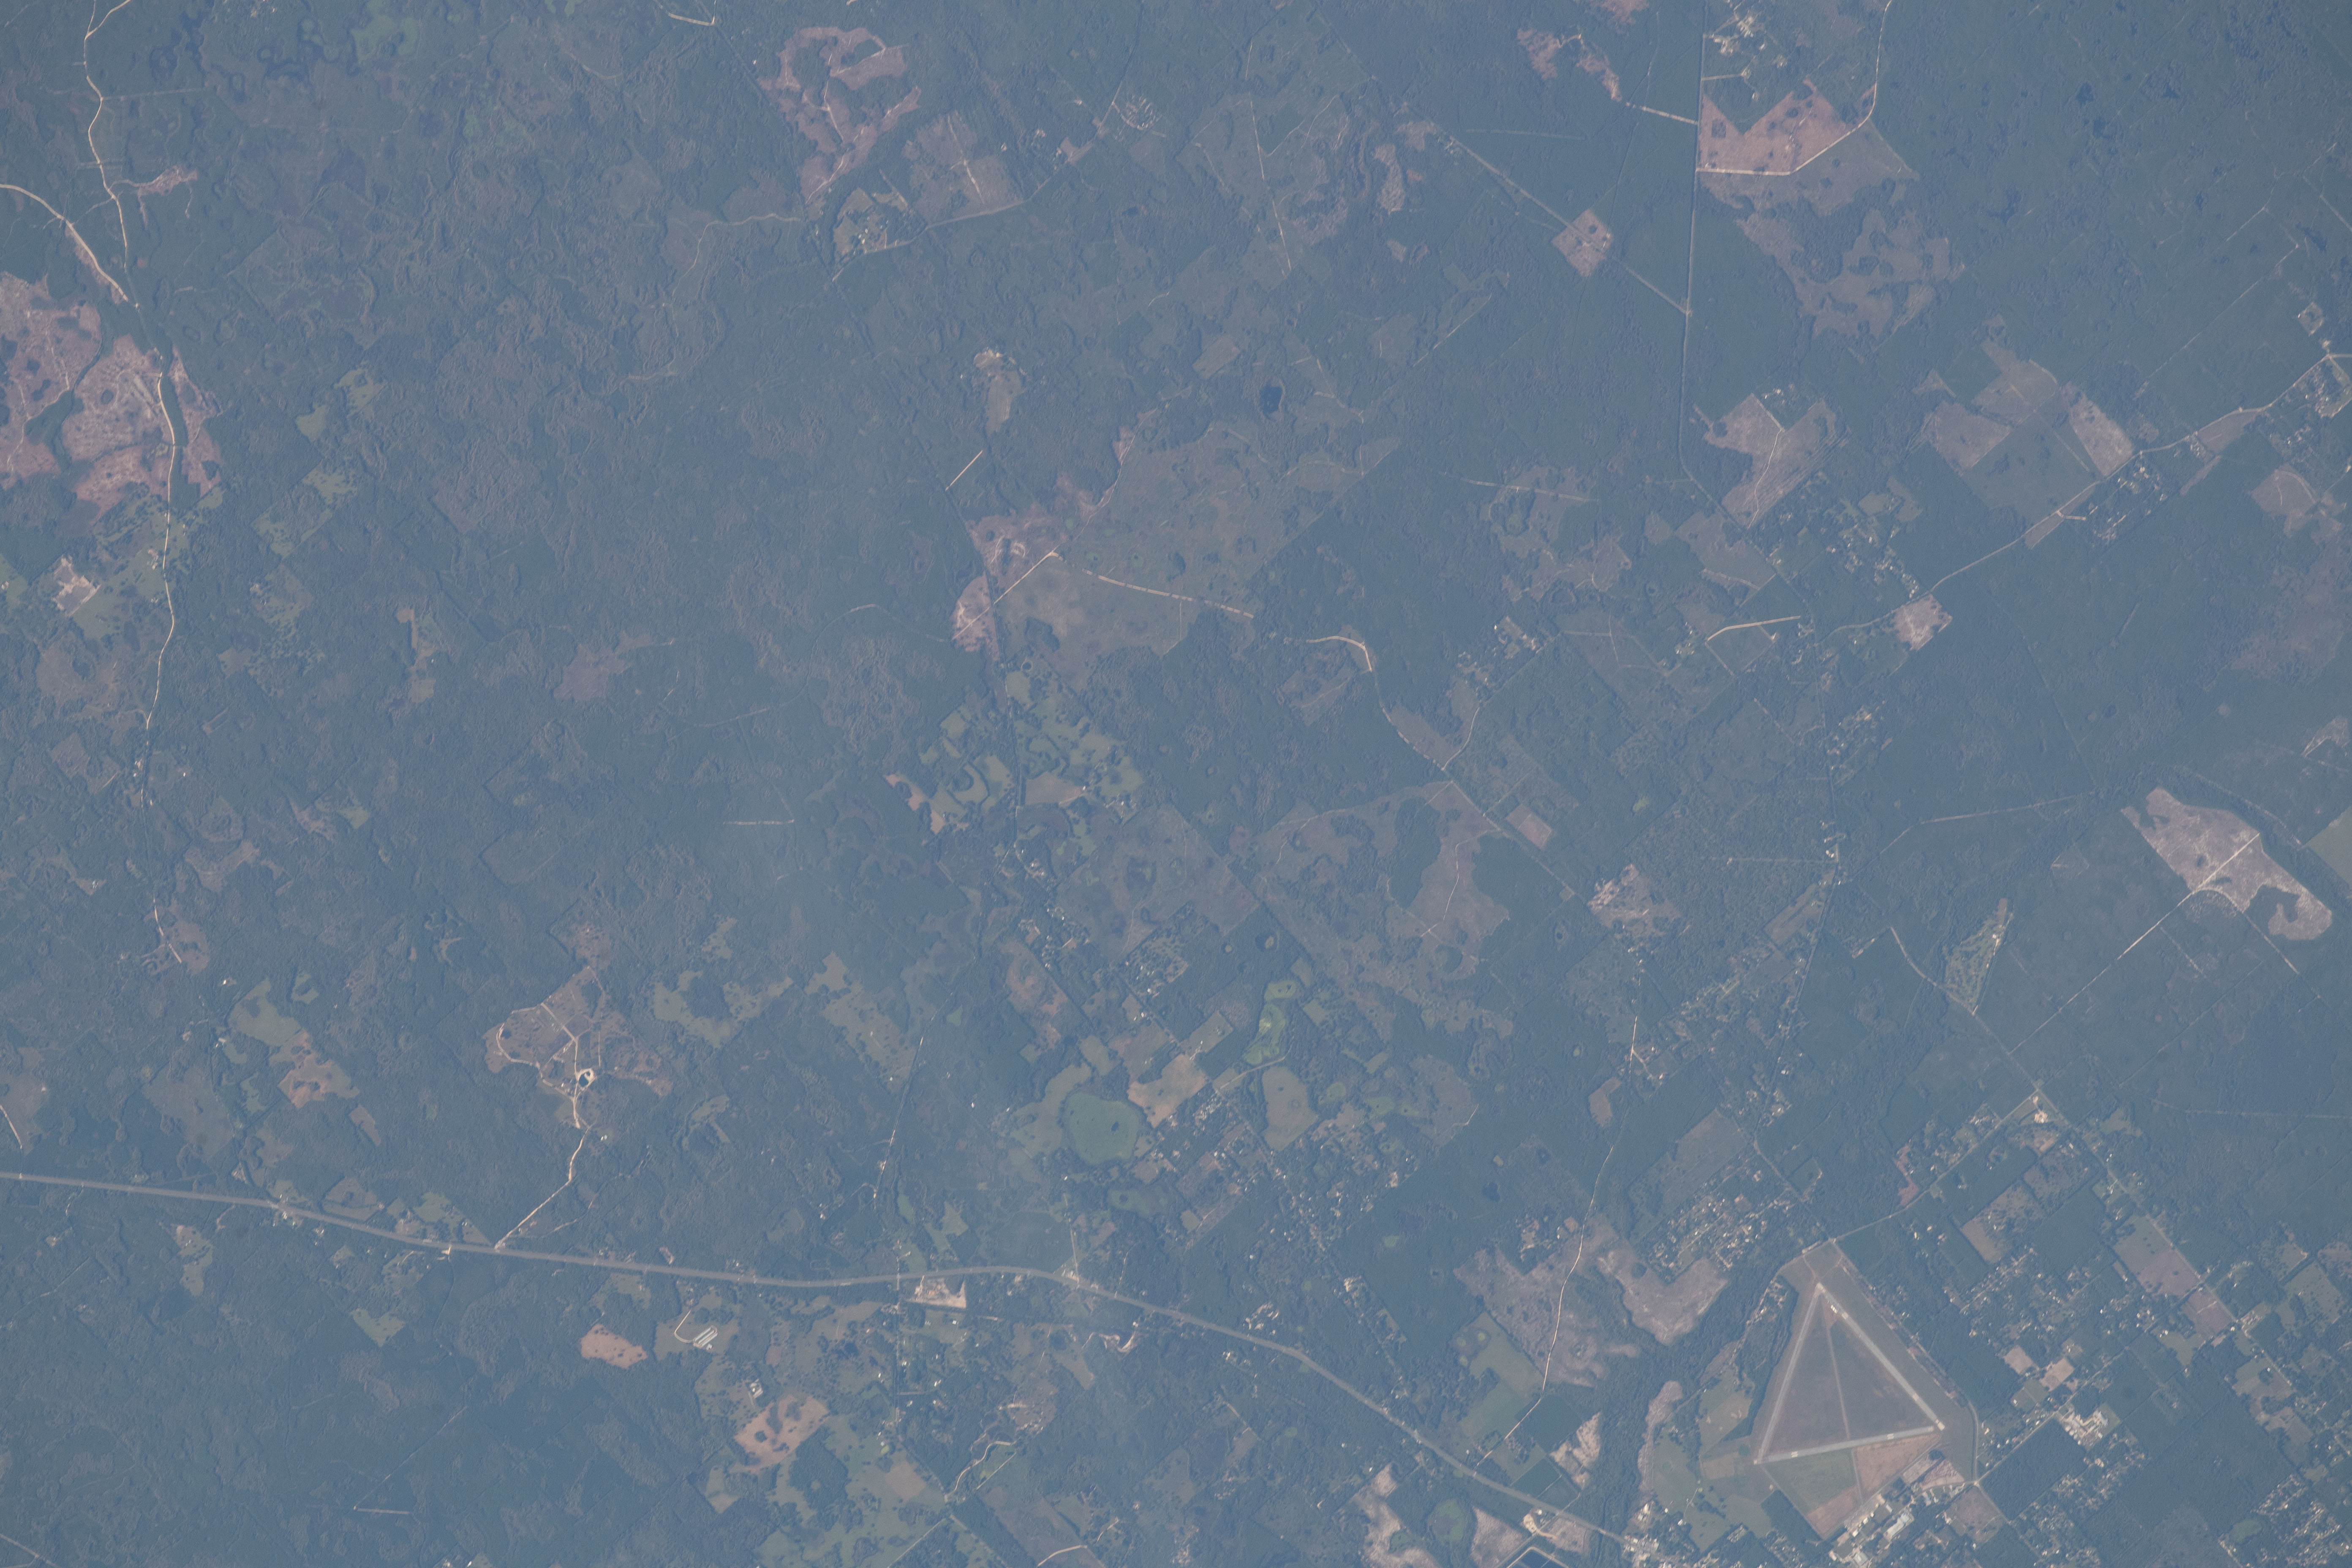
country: USA-FLORIDA
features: PERRY, TAYLOR COUNTY
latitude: 30.0
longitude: -83.6
